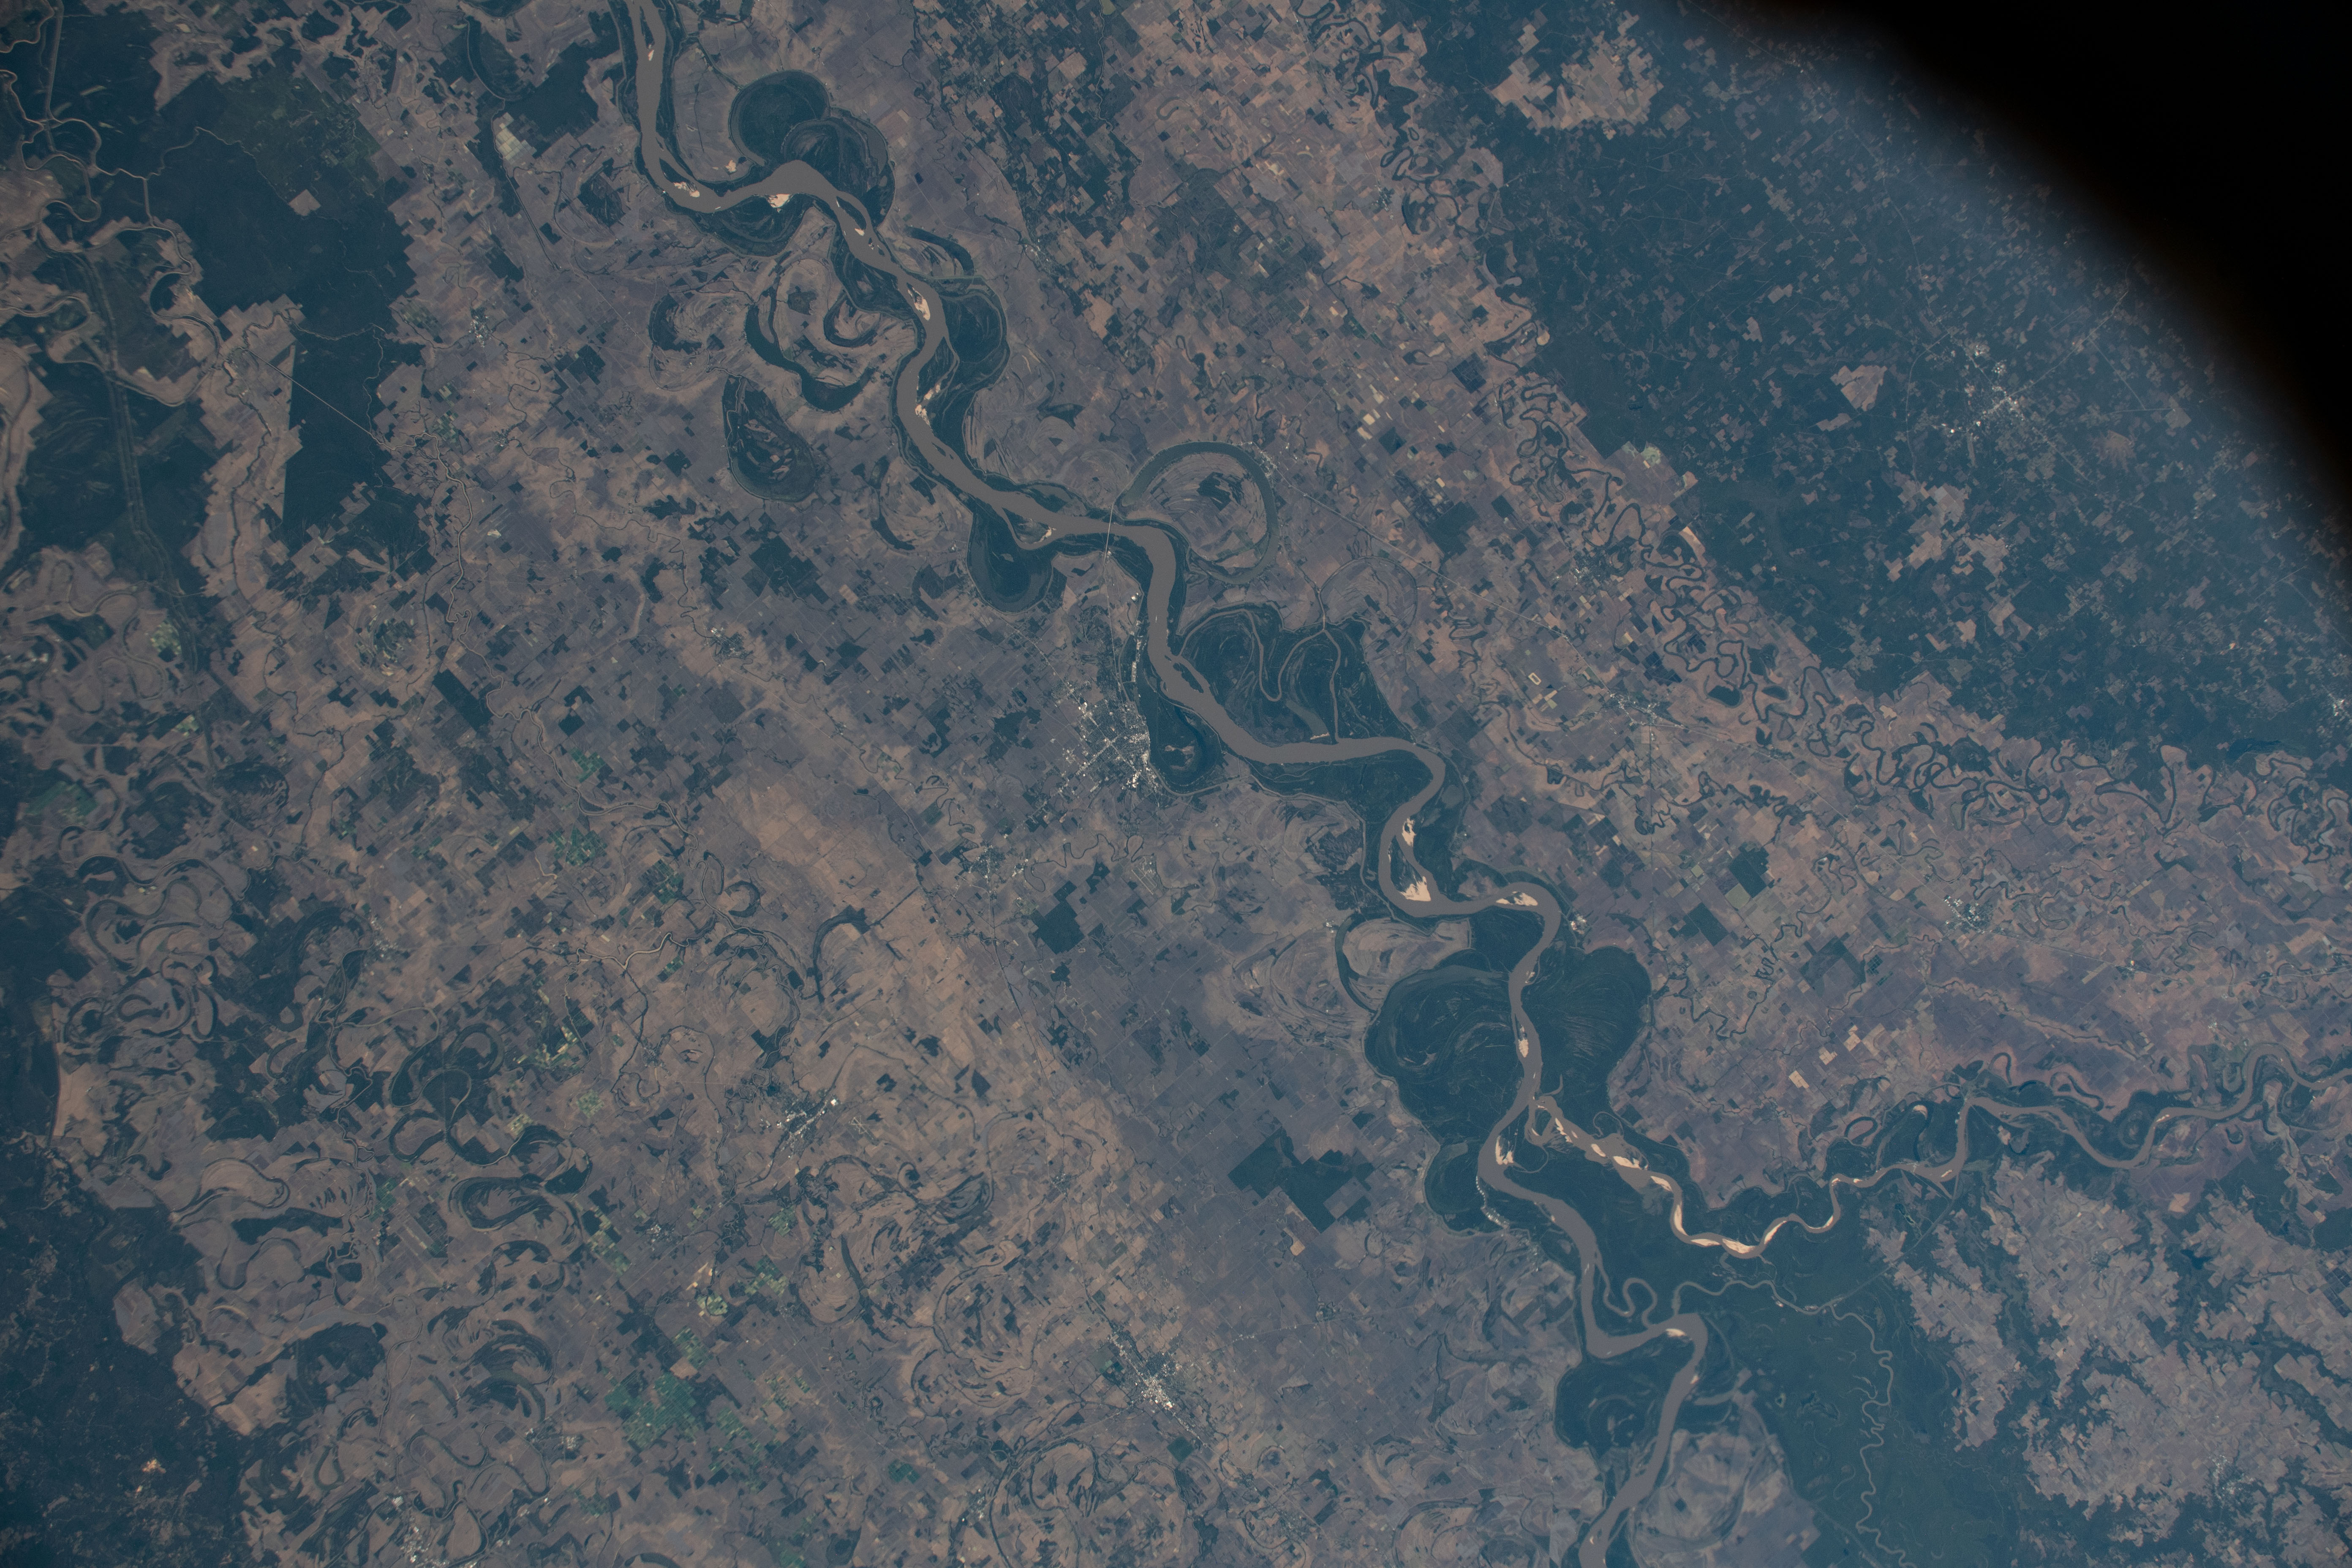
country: USA-MISSISSIPPI
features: ARKANSAS RIVER
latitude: 33.5
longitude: -91.0
